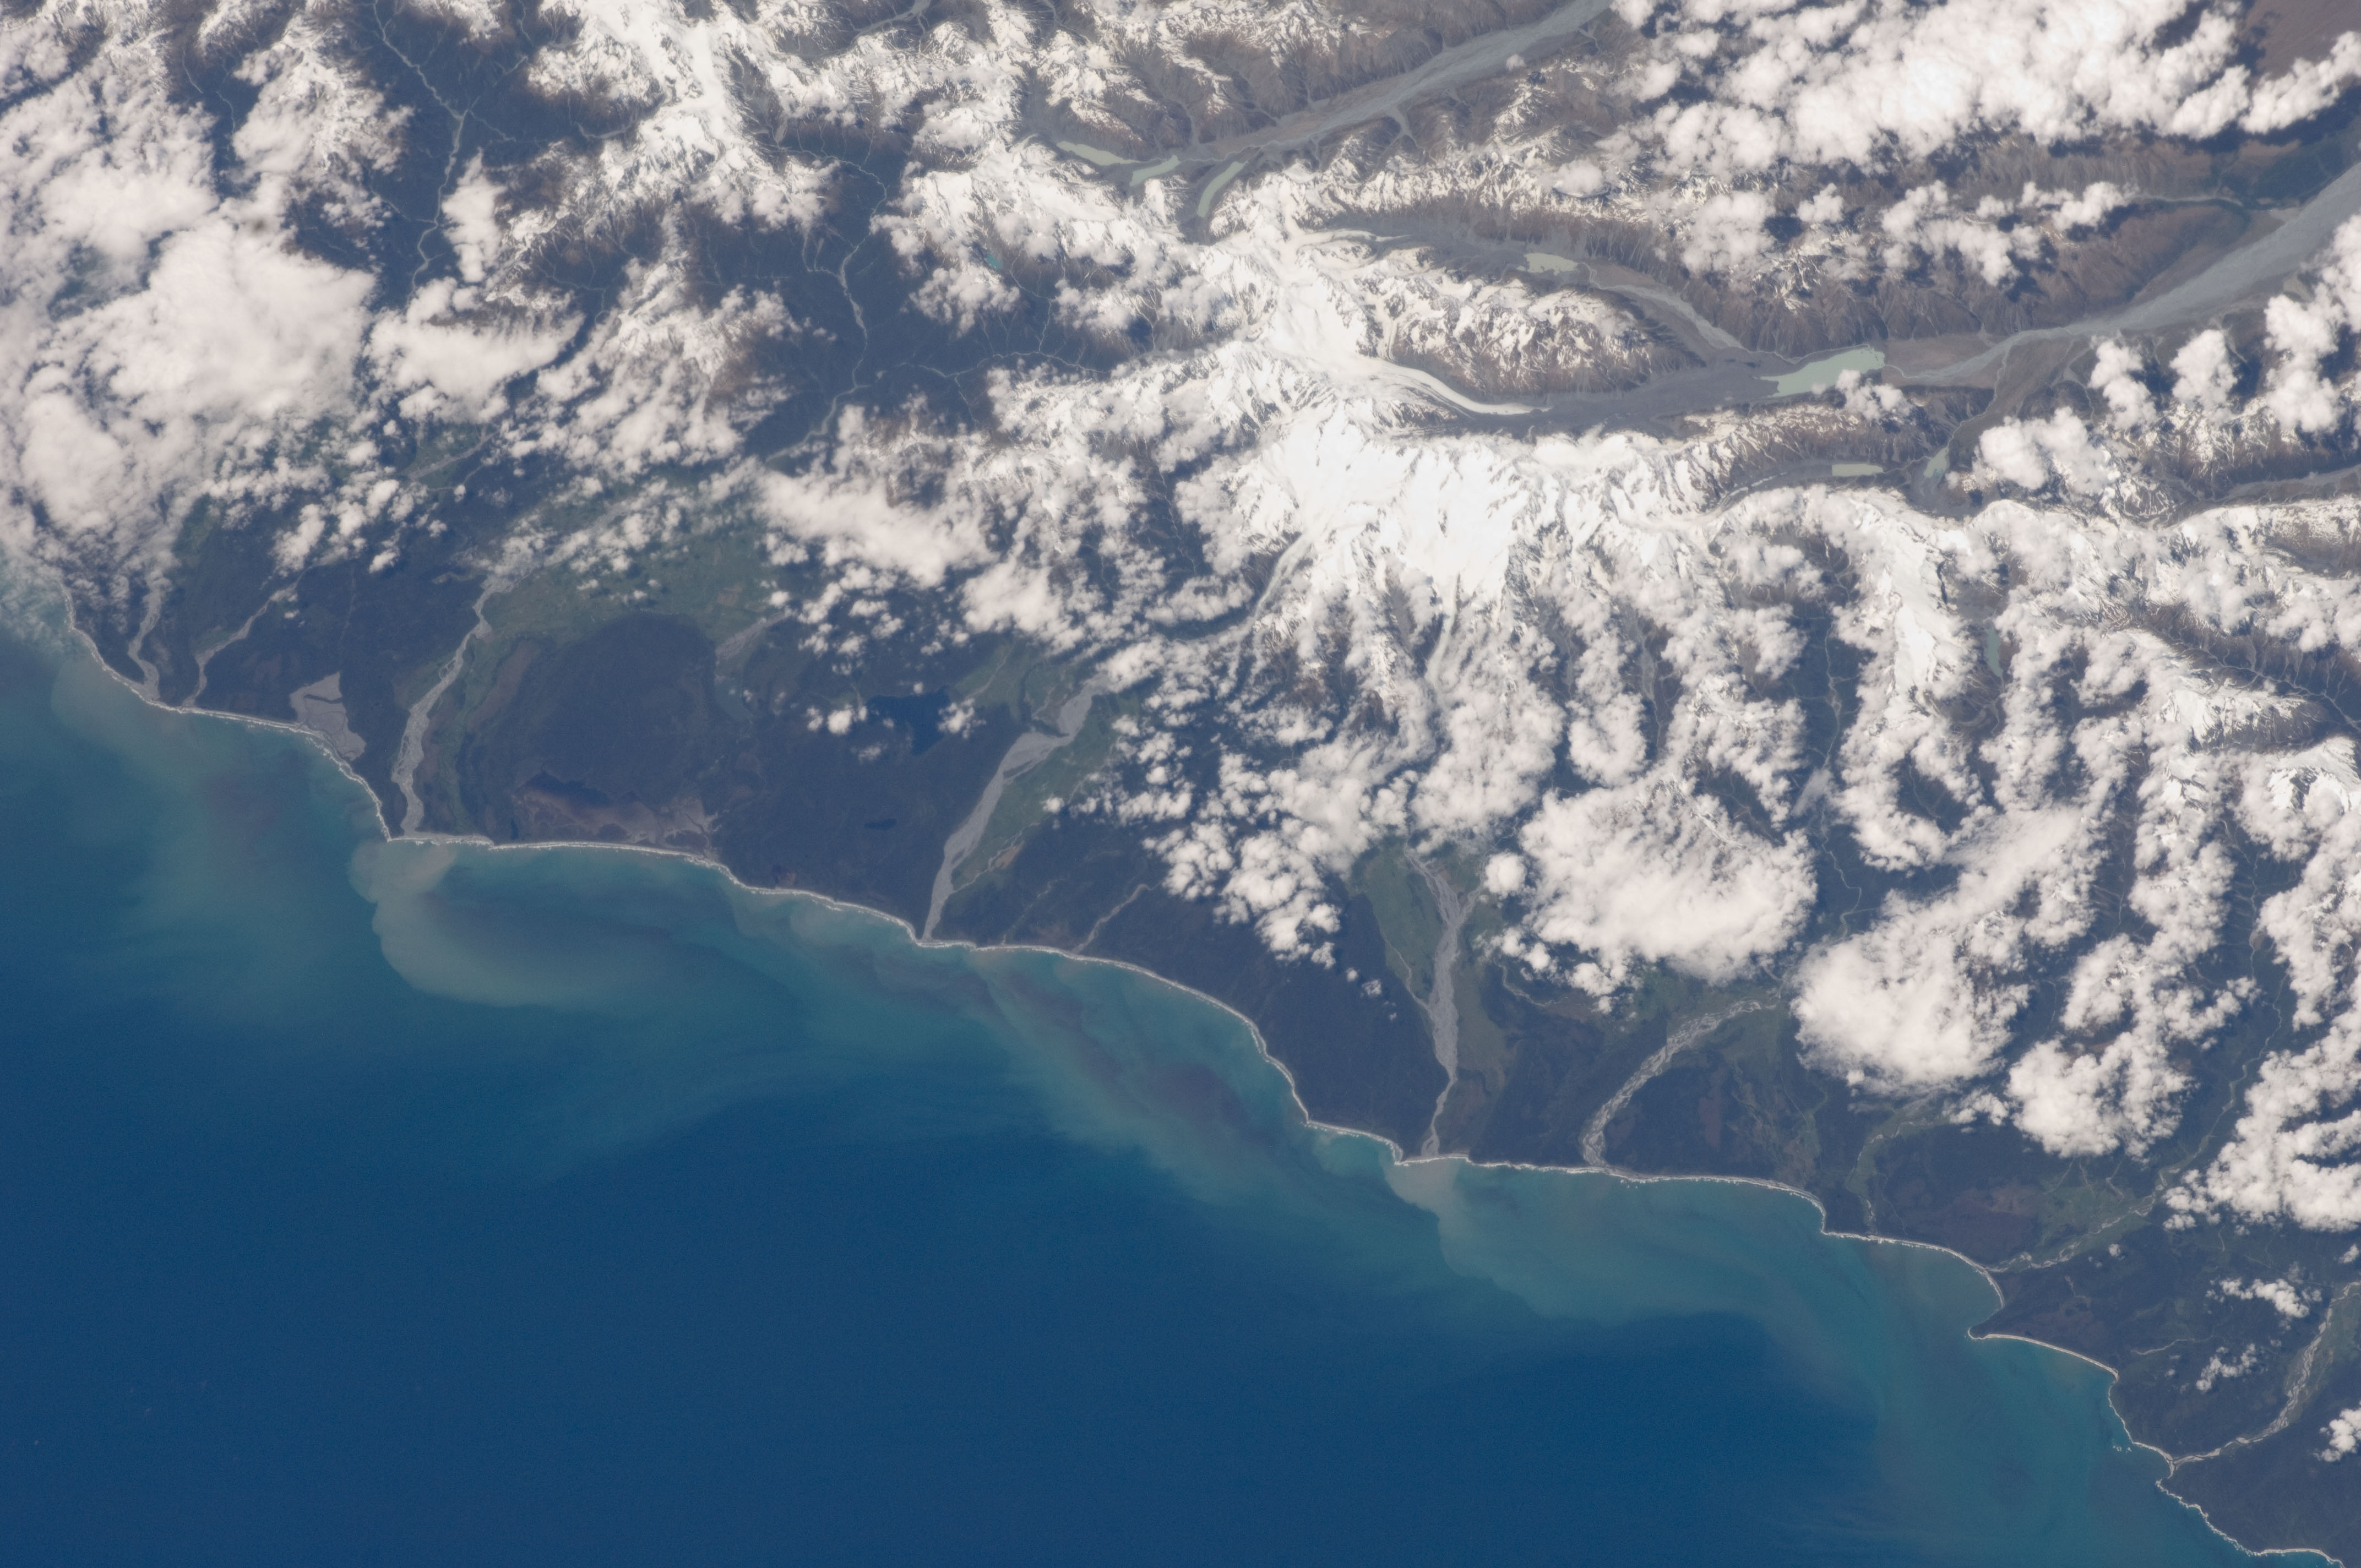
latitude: -43.4
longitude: 170.1
